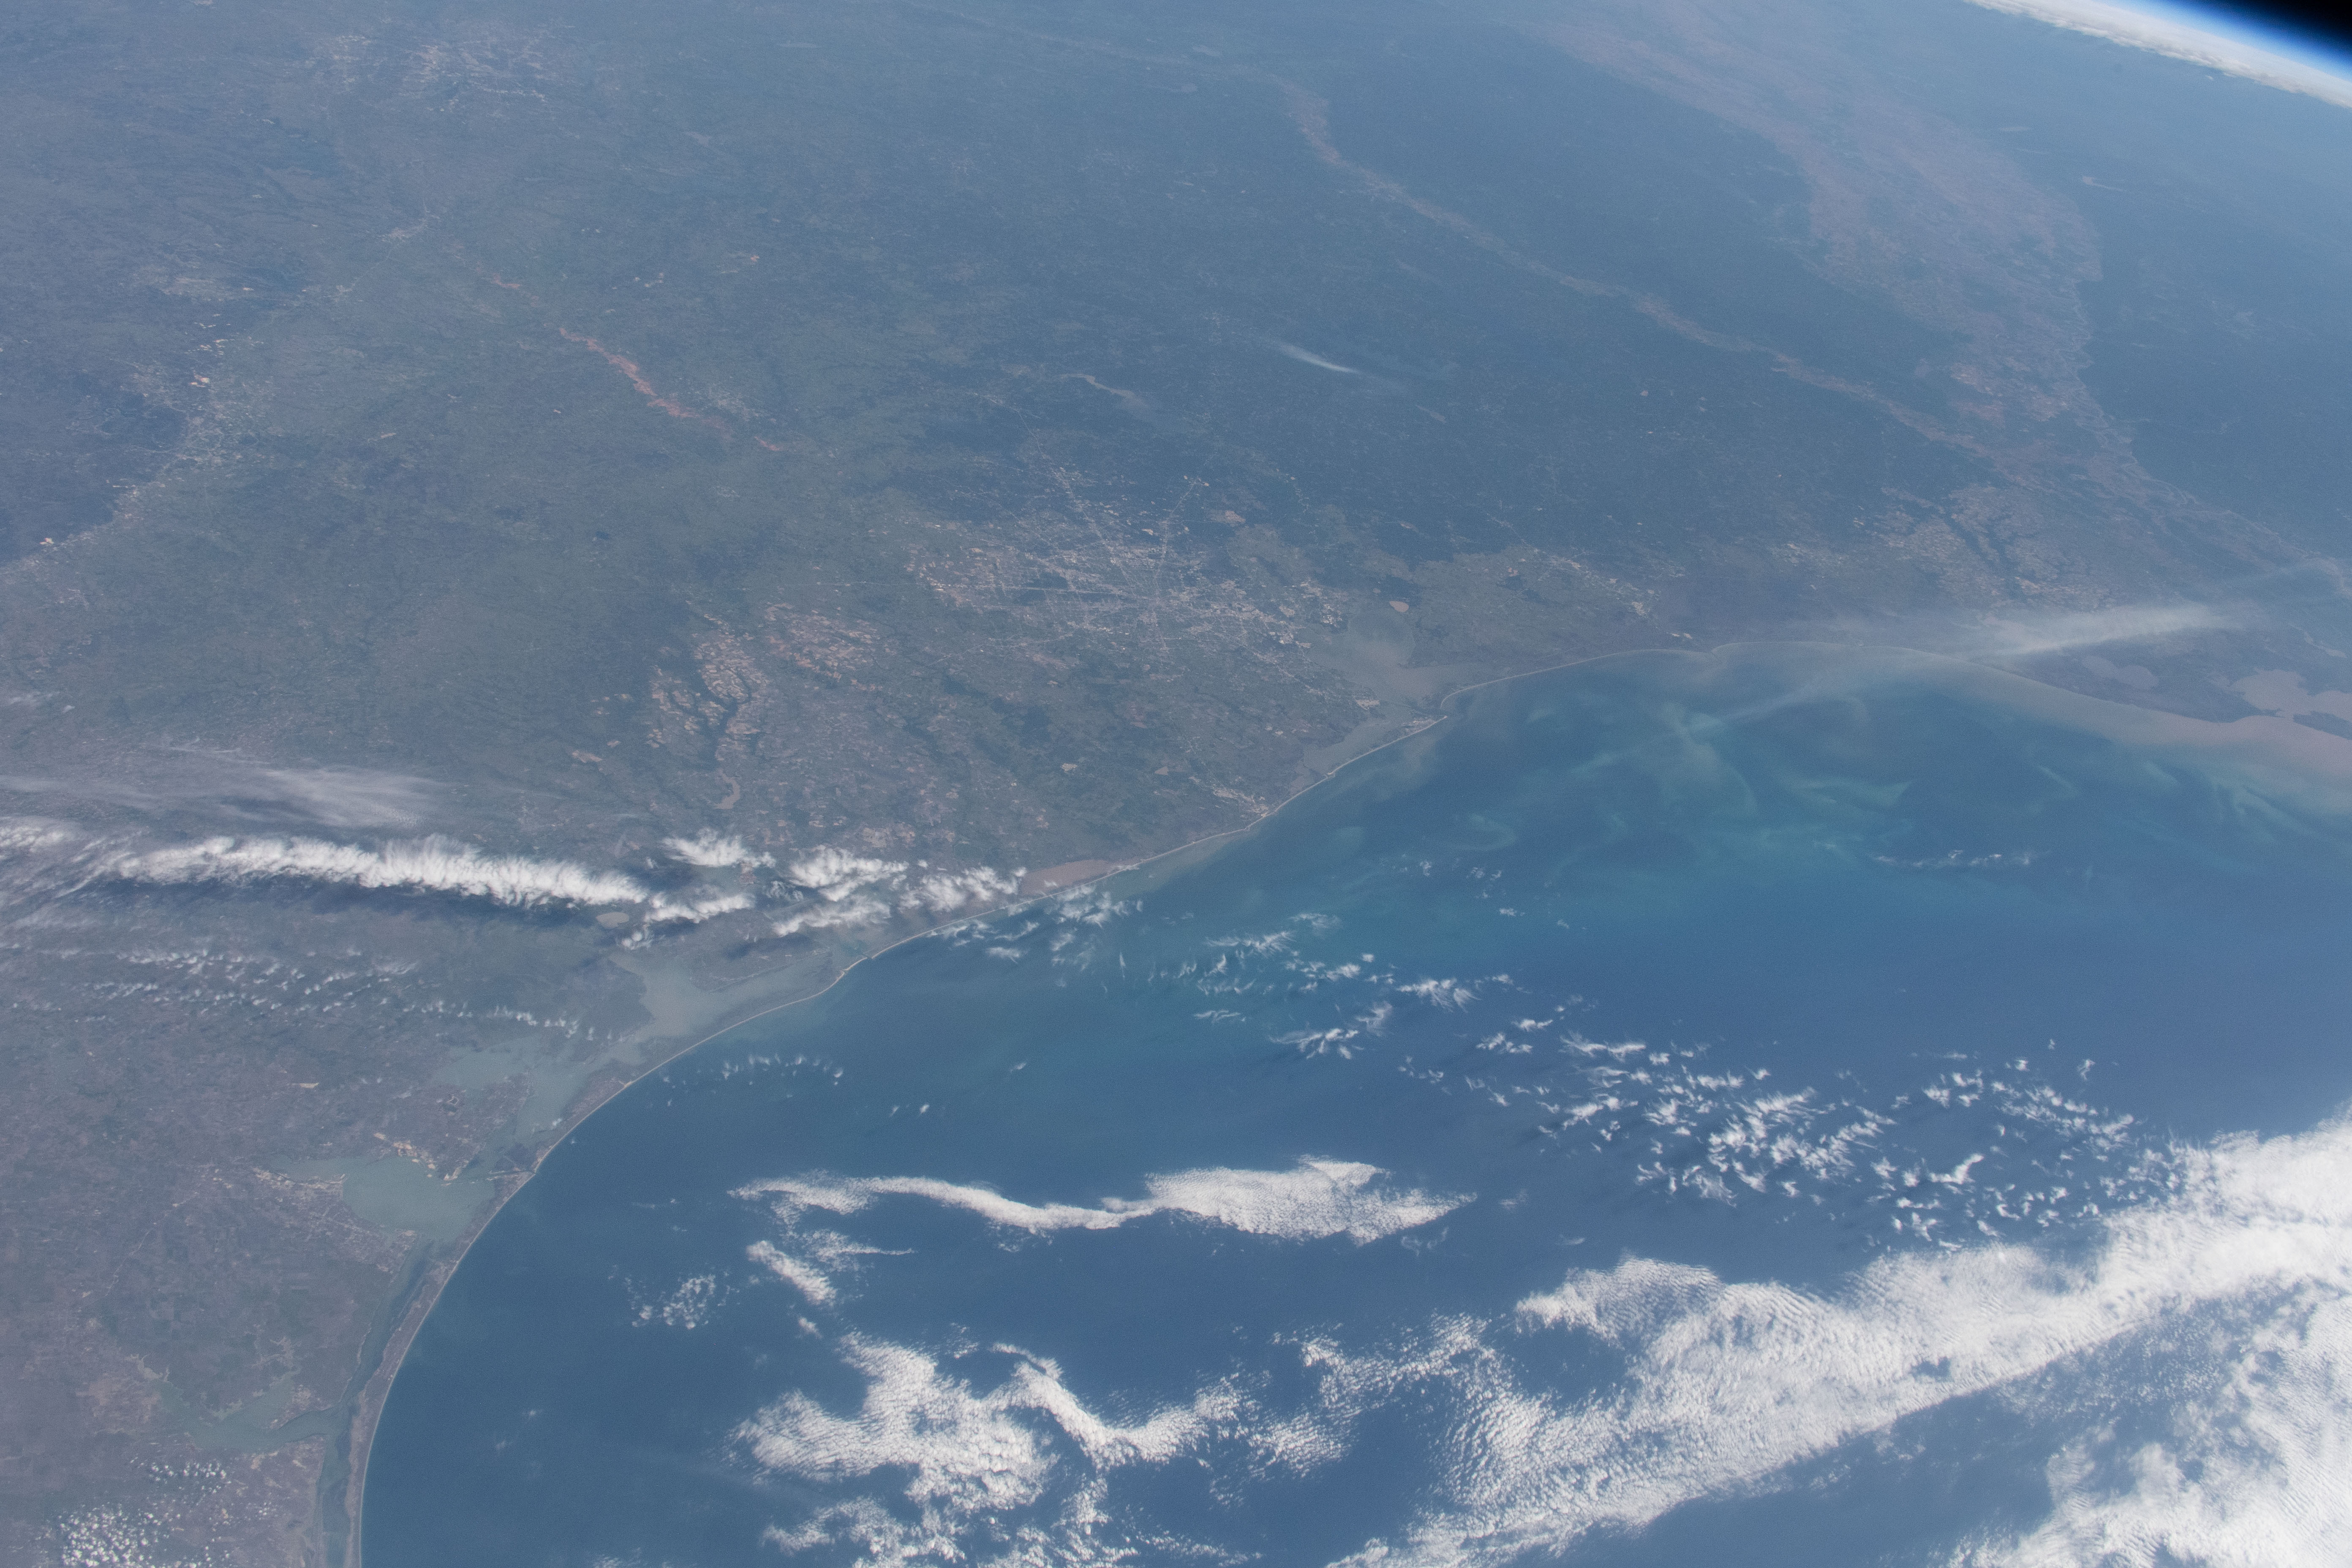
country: USA-TEXAS
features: COASTAL PLAIN, CORPUS CHRISTI BAY, GALVESTON BAY, SEDIMENT, COAST, EARTH LIMB
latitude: 29.5
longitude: -96.0
